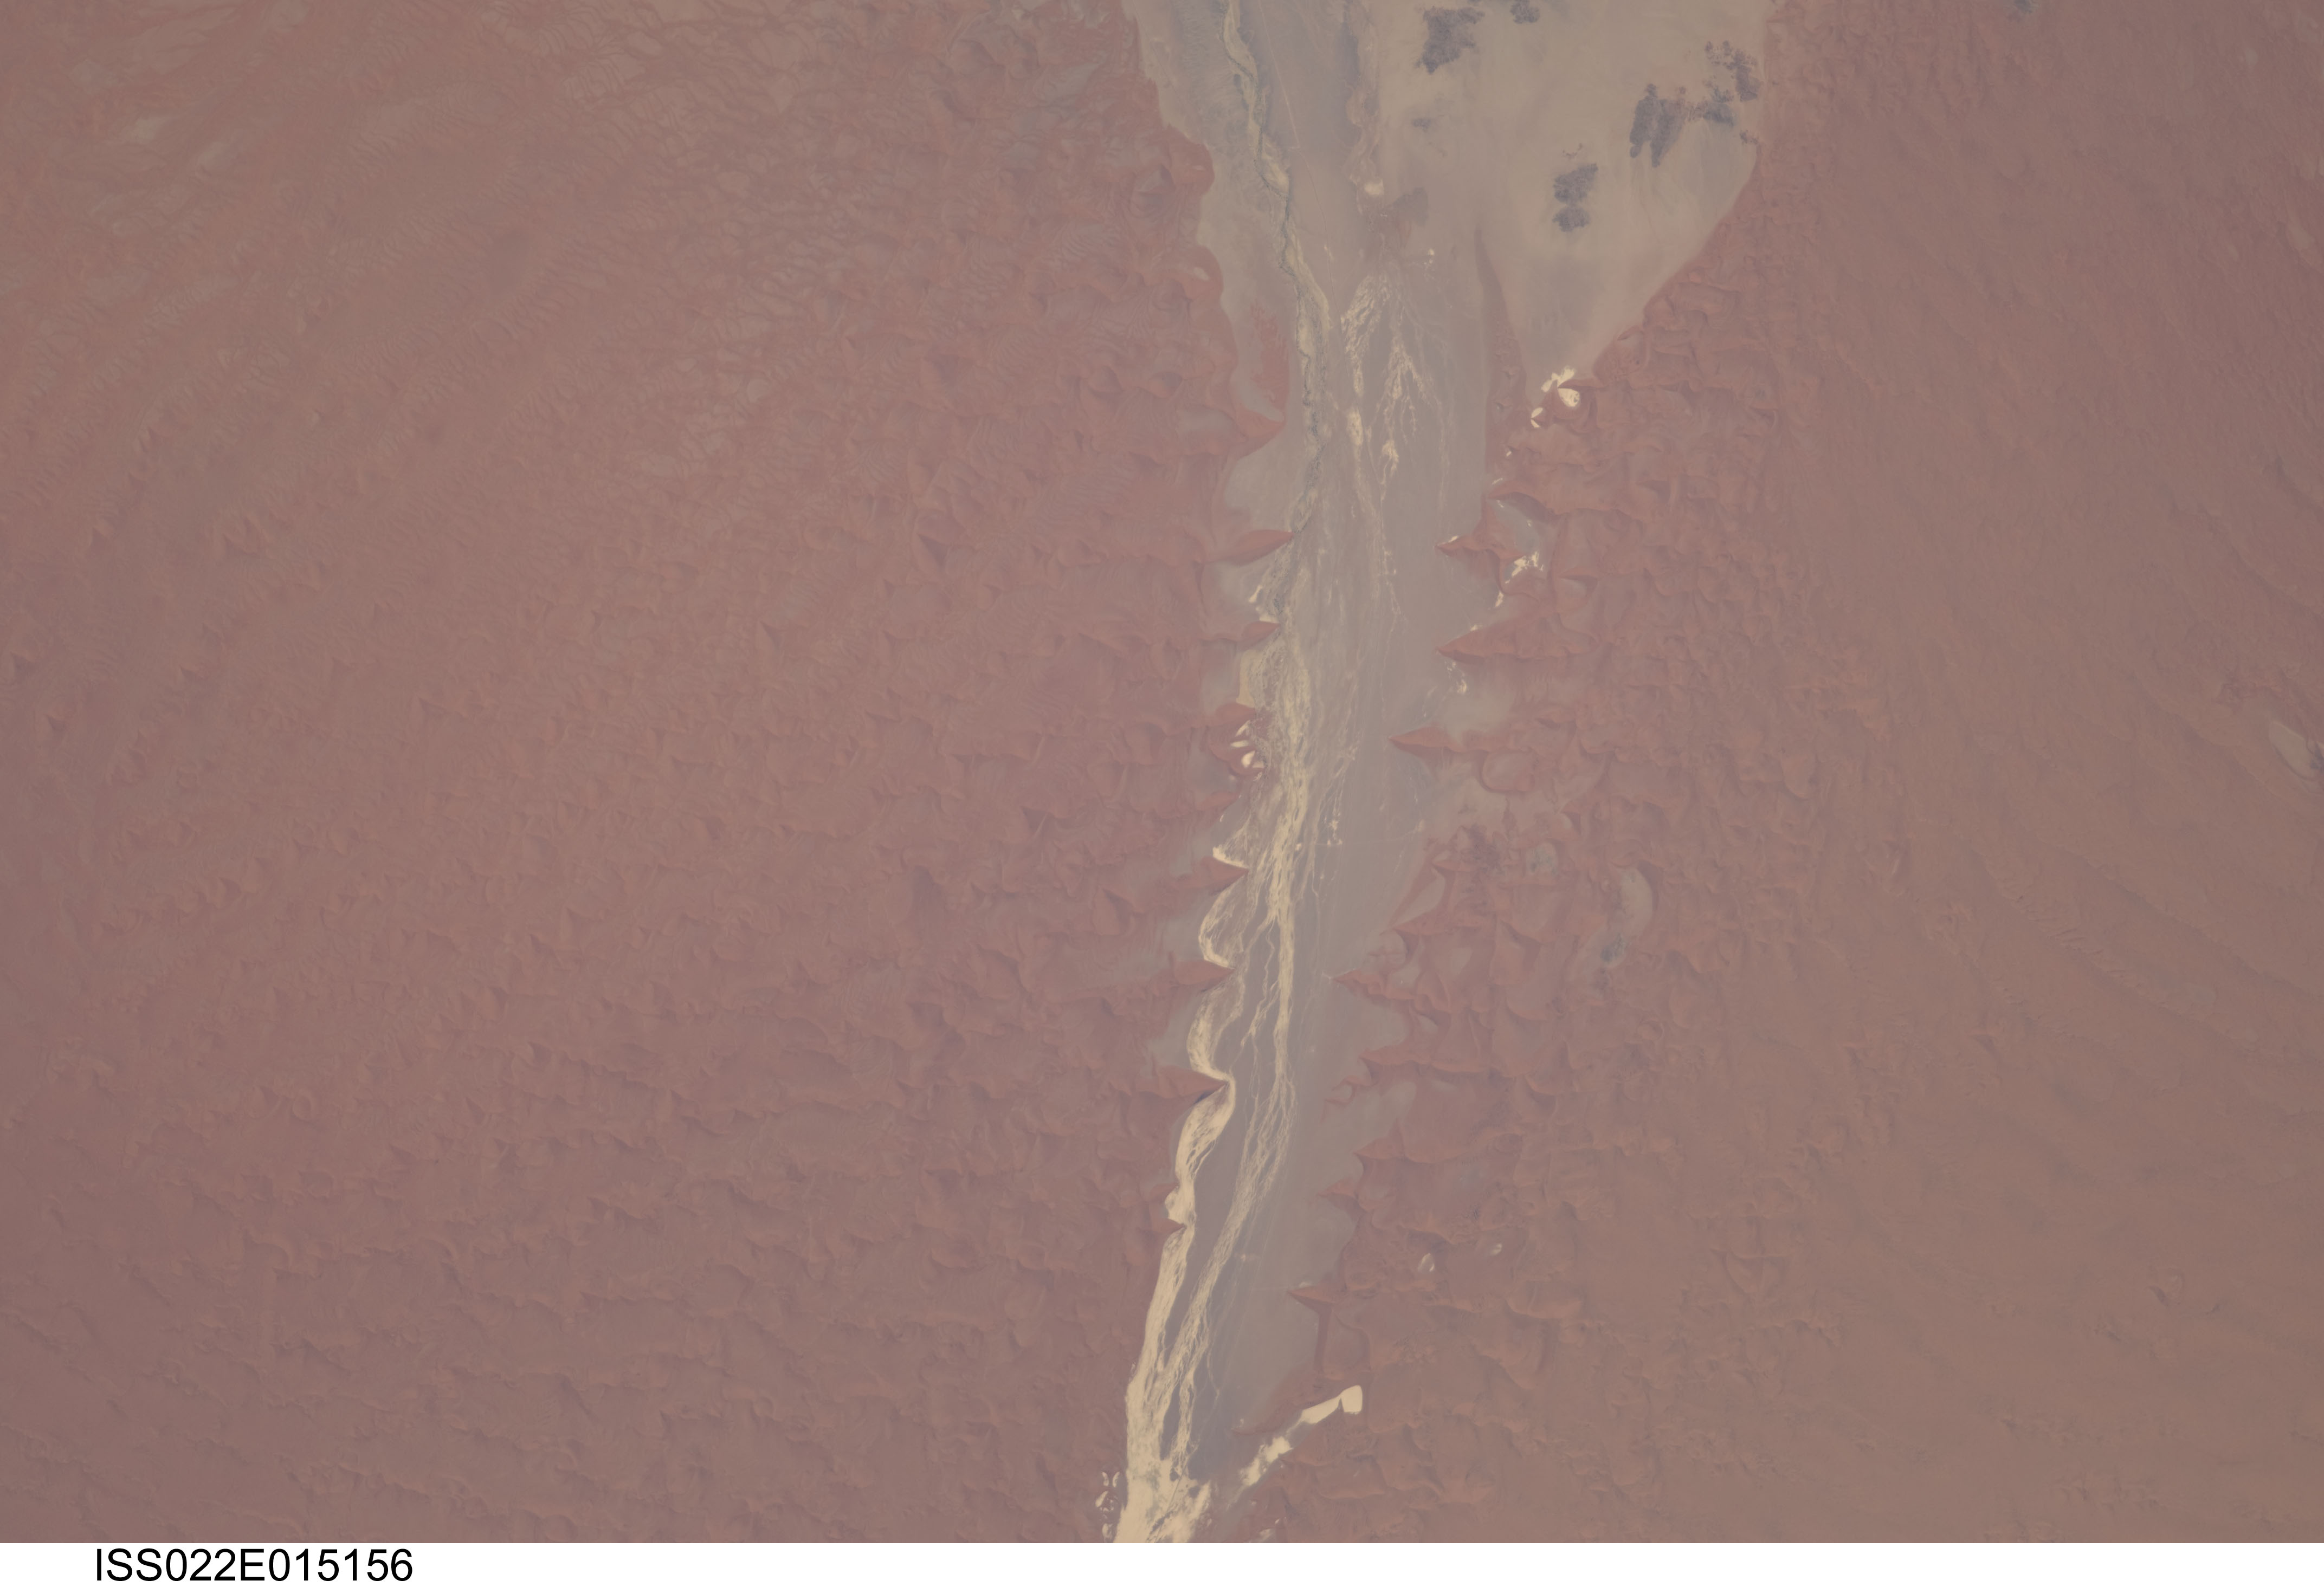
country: NAMIBIA
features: NAMIB SAND SEA, SOSSUS VLEI
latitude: -24.7
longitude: 15.4
